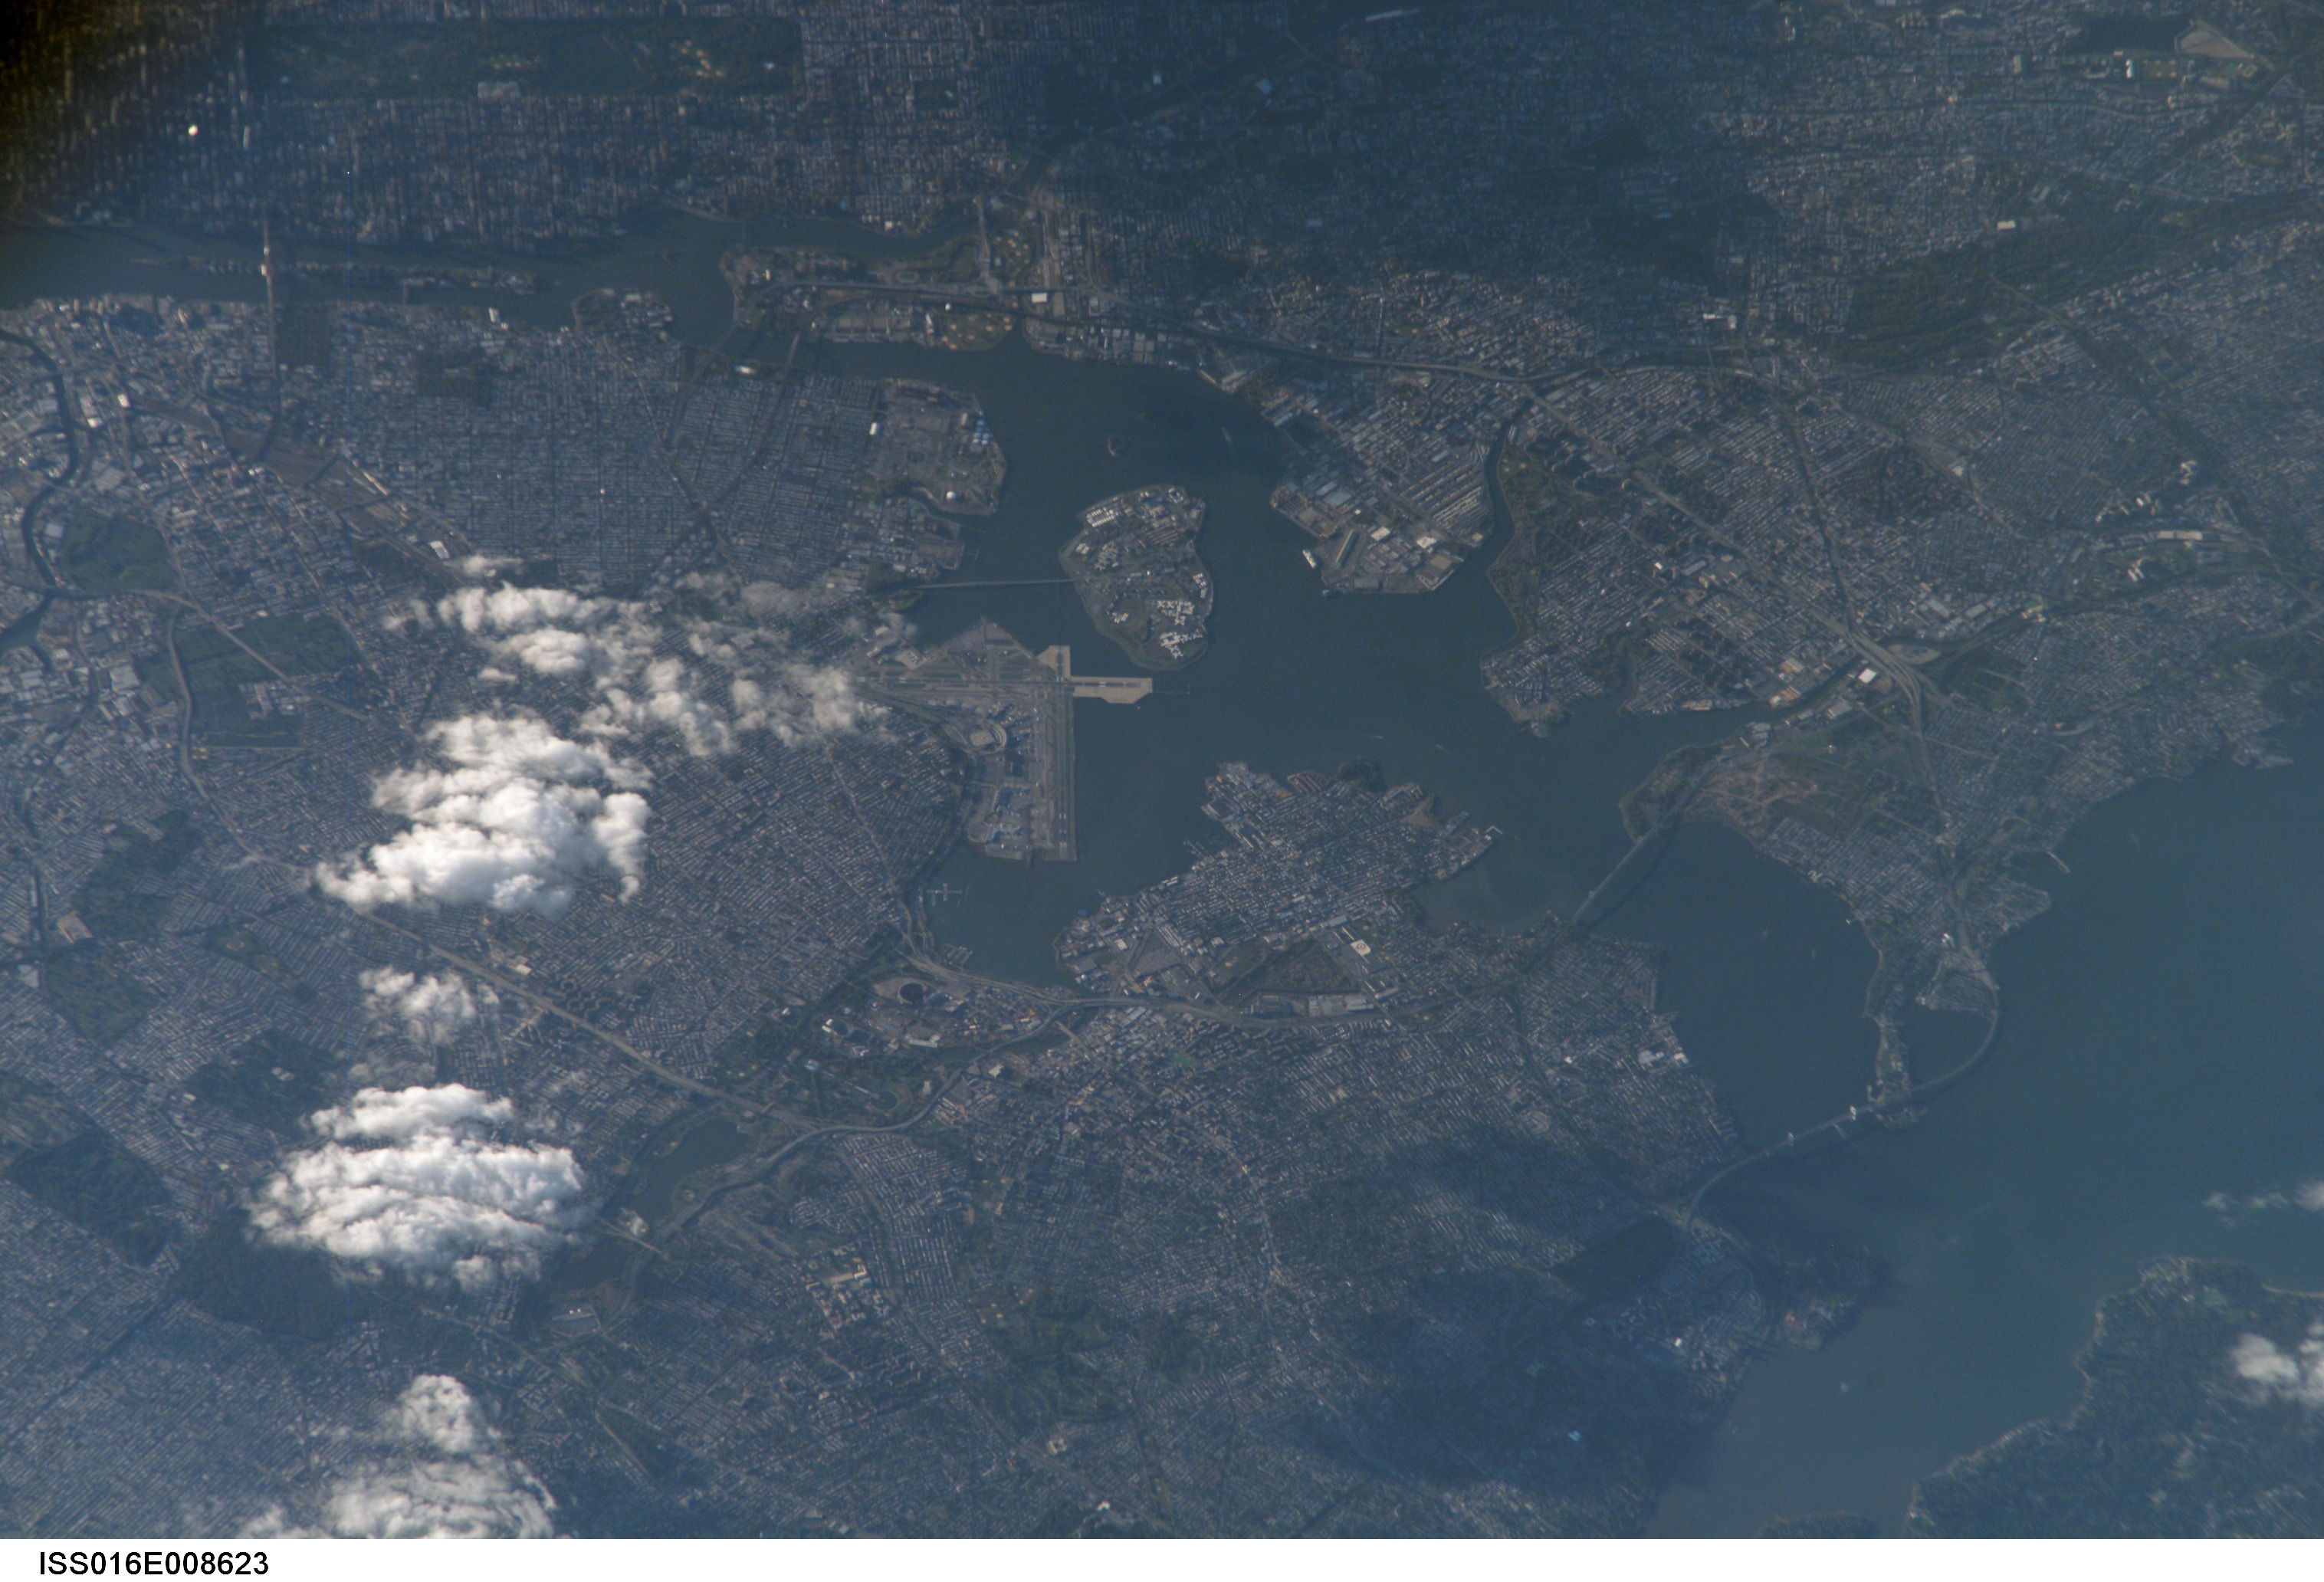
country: USA-NEW YORK
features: LA GUARDIA AIRPORT, EAST RIVER
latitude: 40.8
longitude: -73.9
